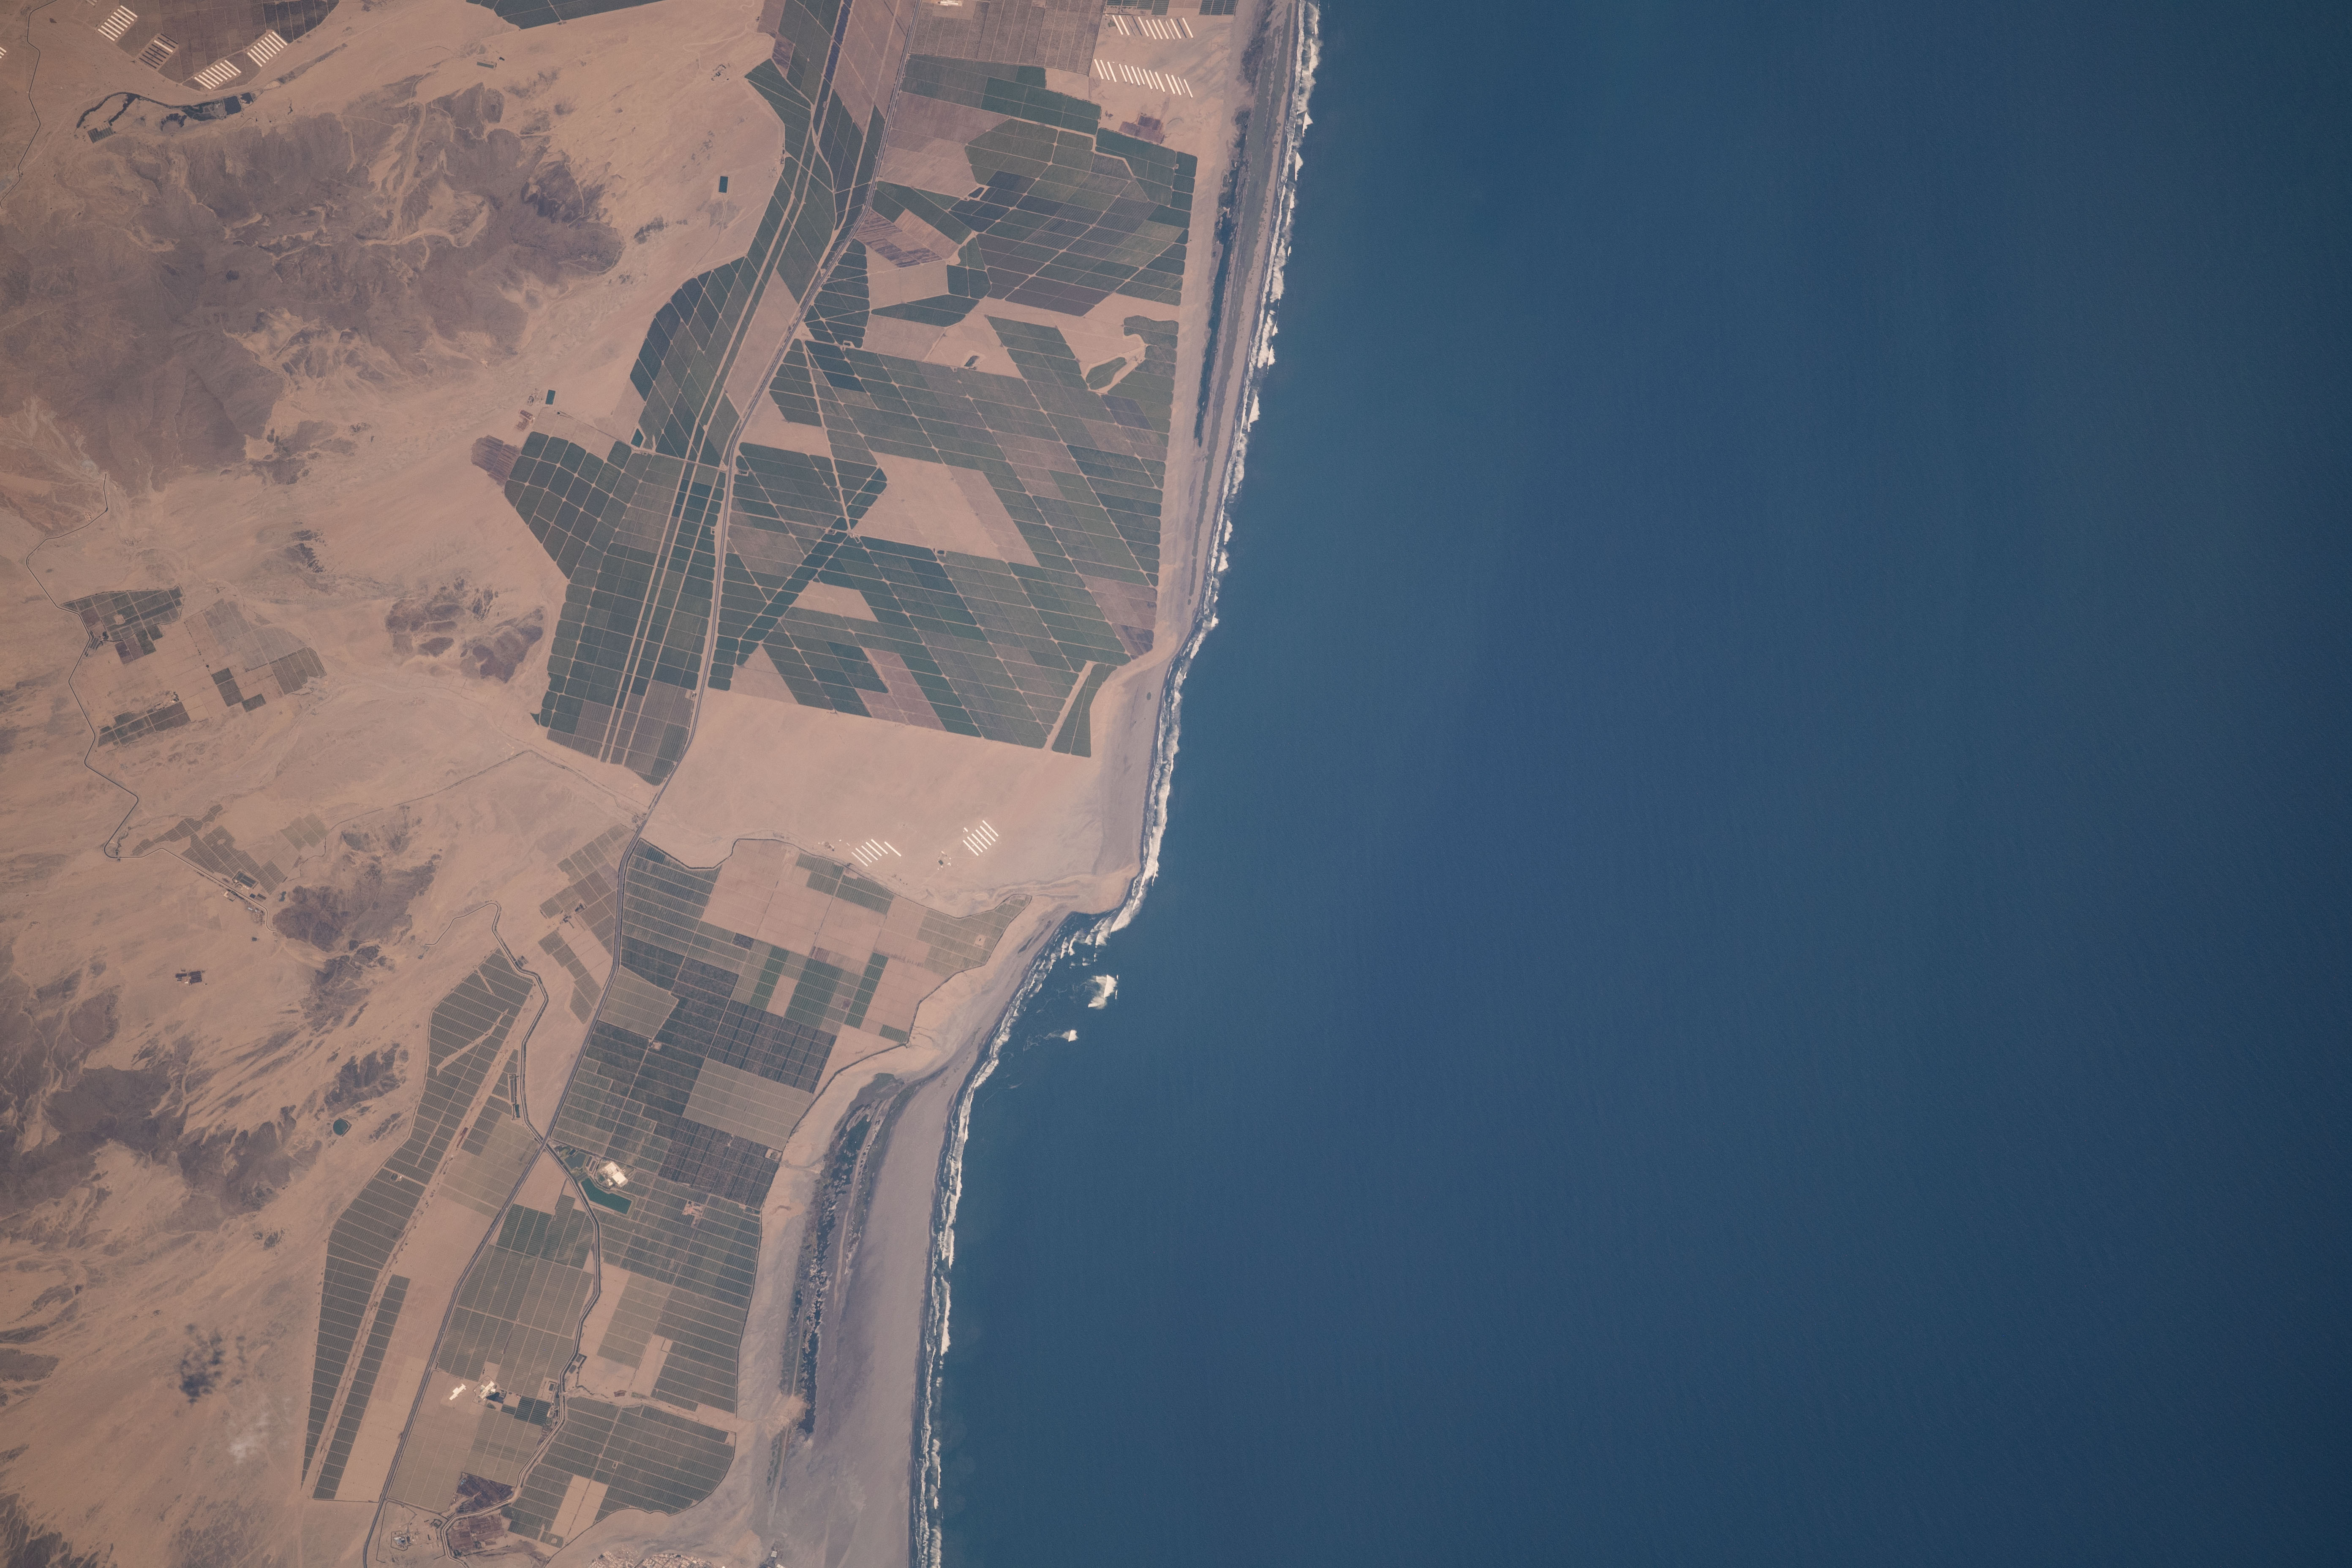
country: PERU
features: COASTLINE
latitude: -8.3
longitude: -79.0
